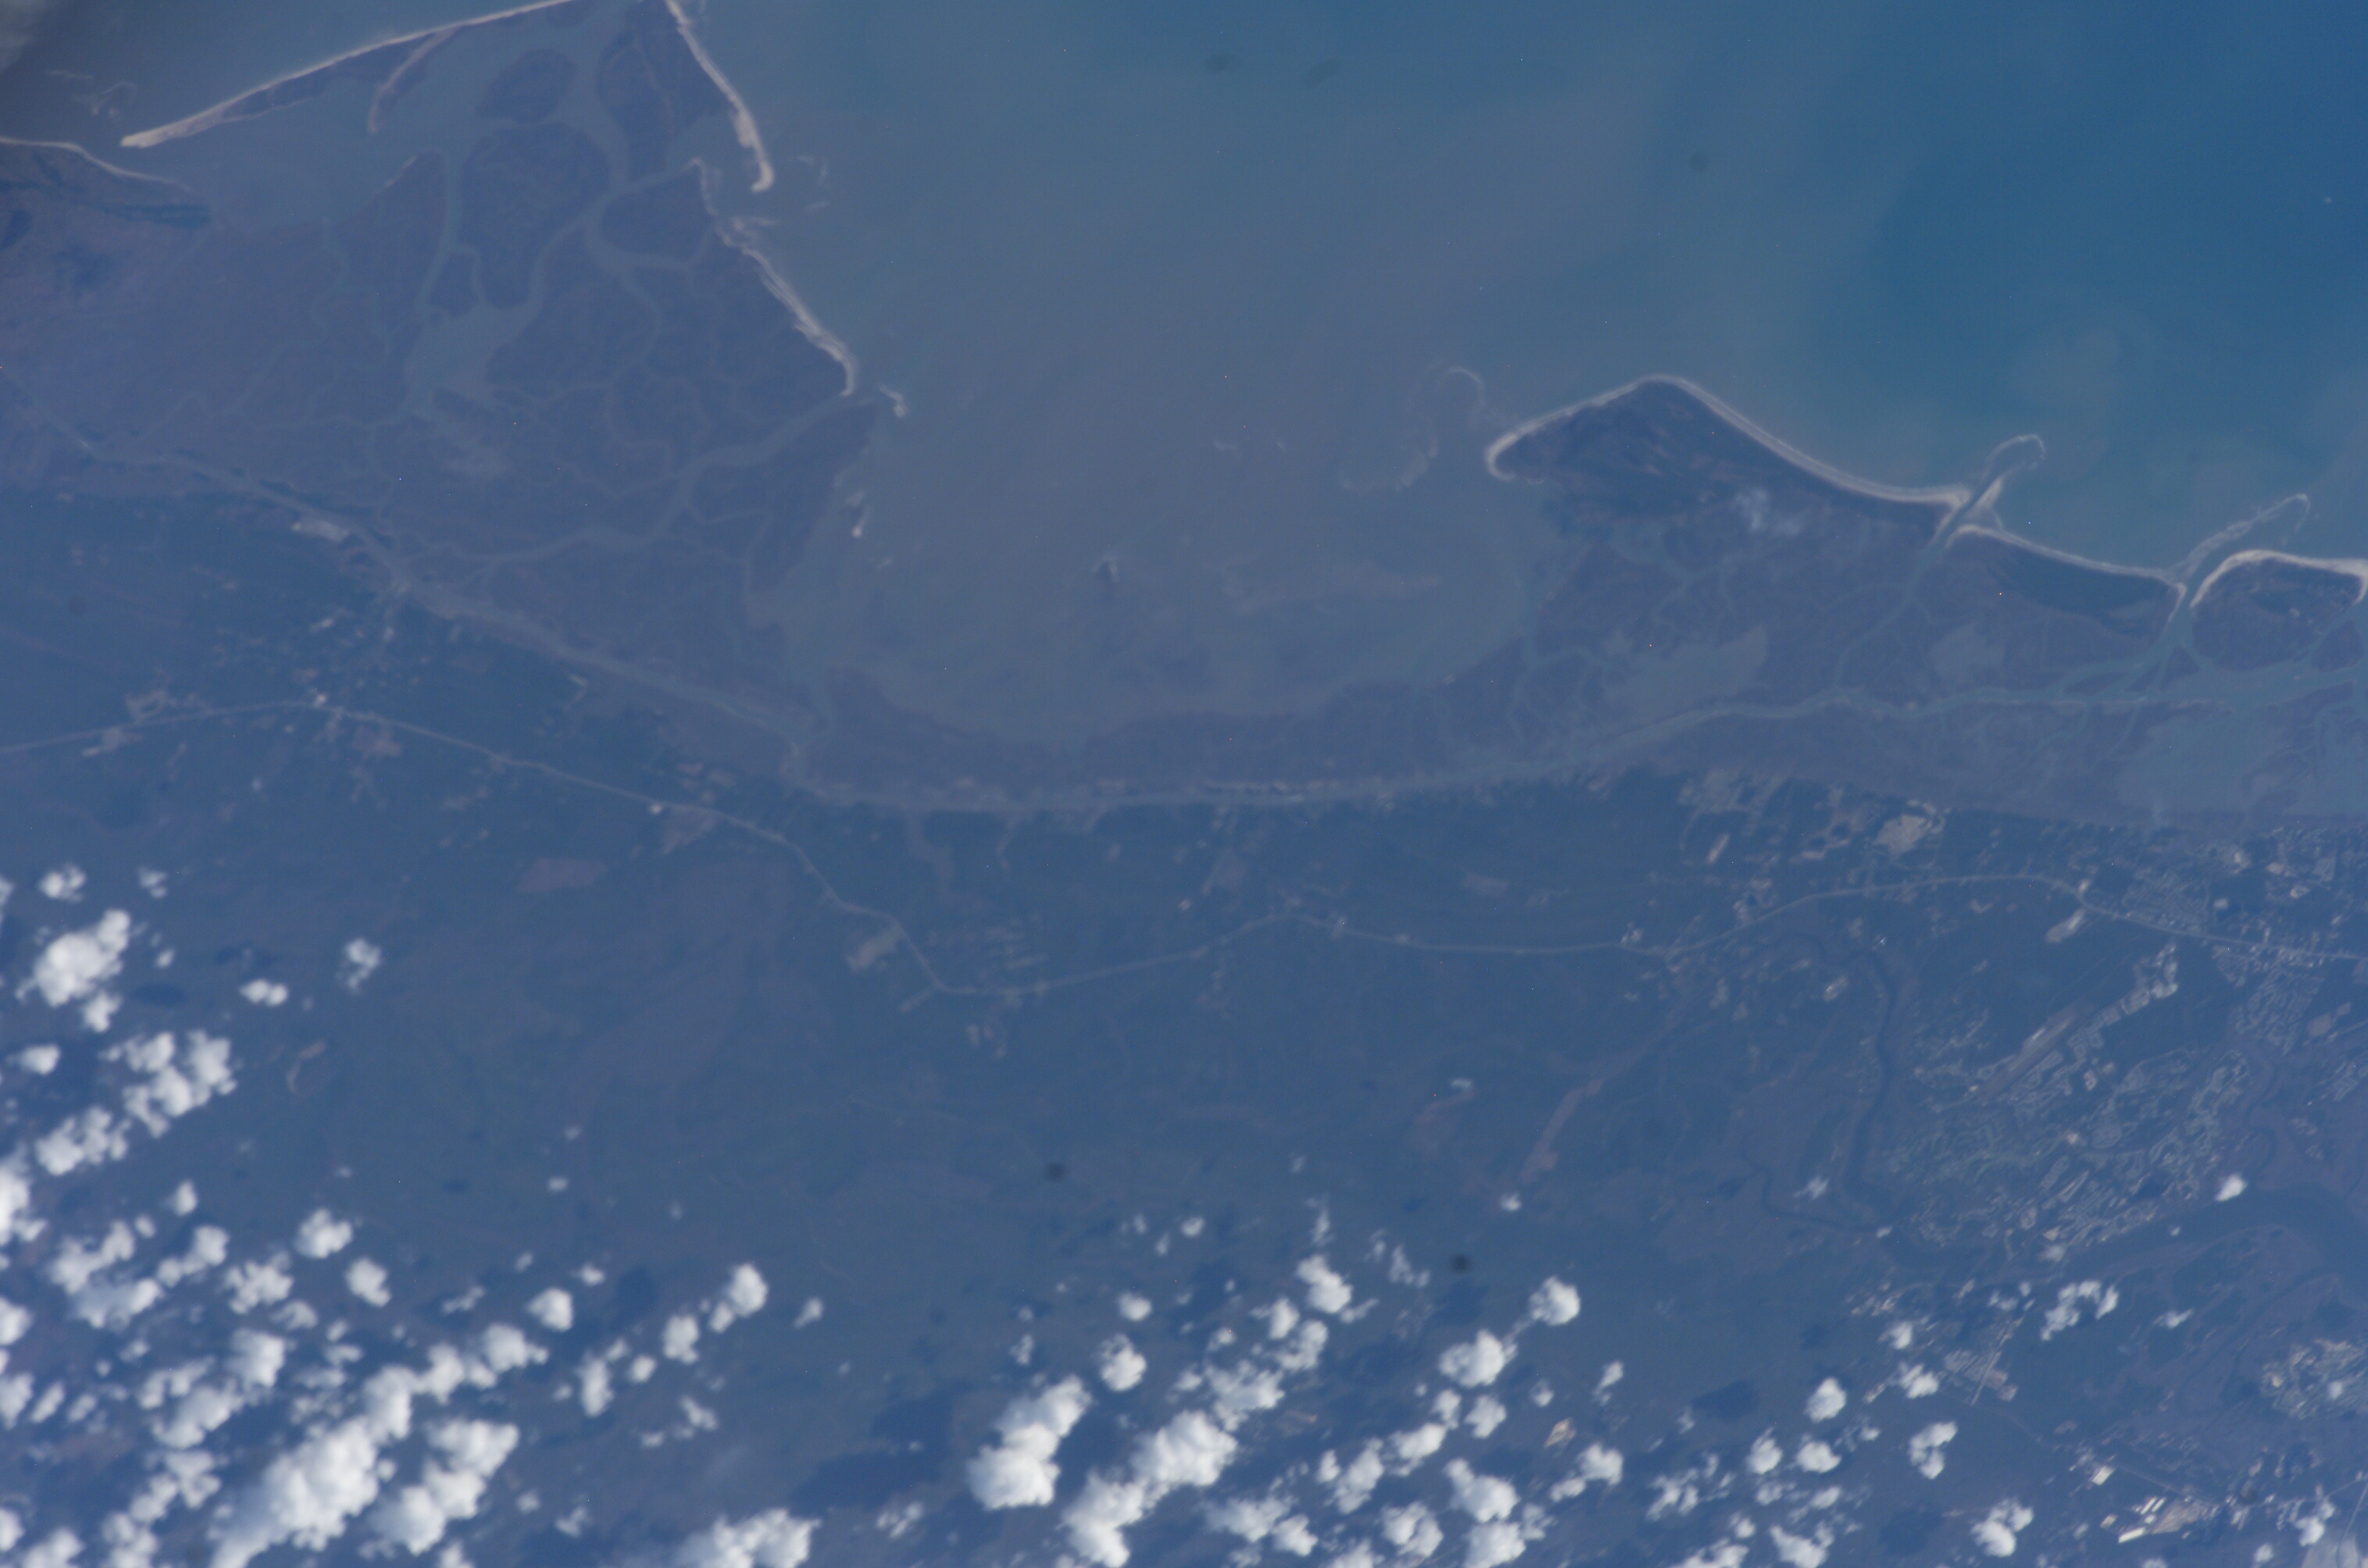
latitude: 33.0
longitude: -79.6
